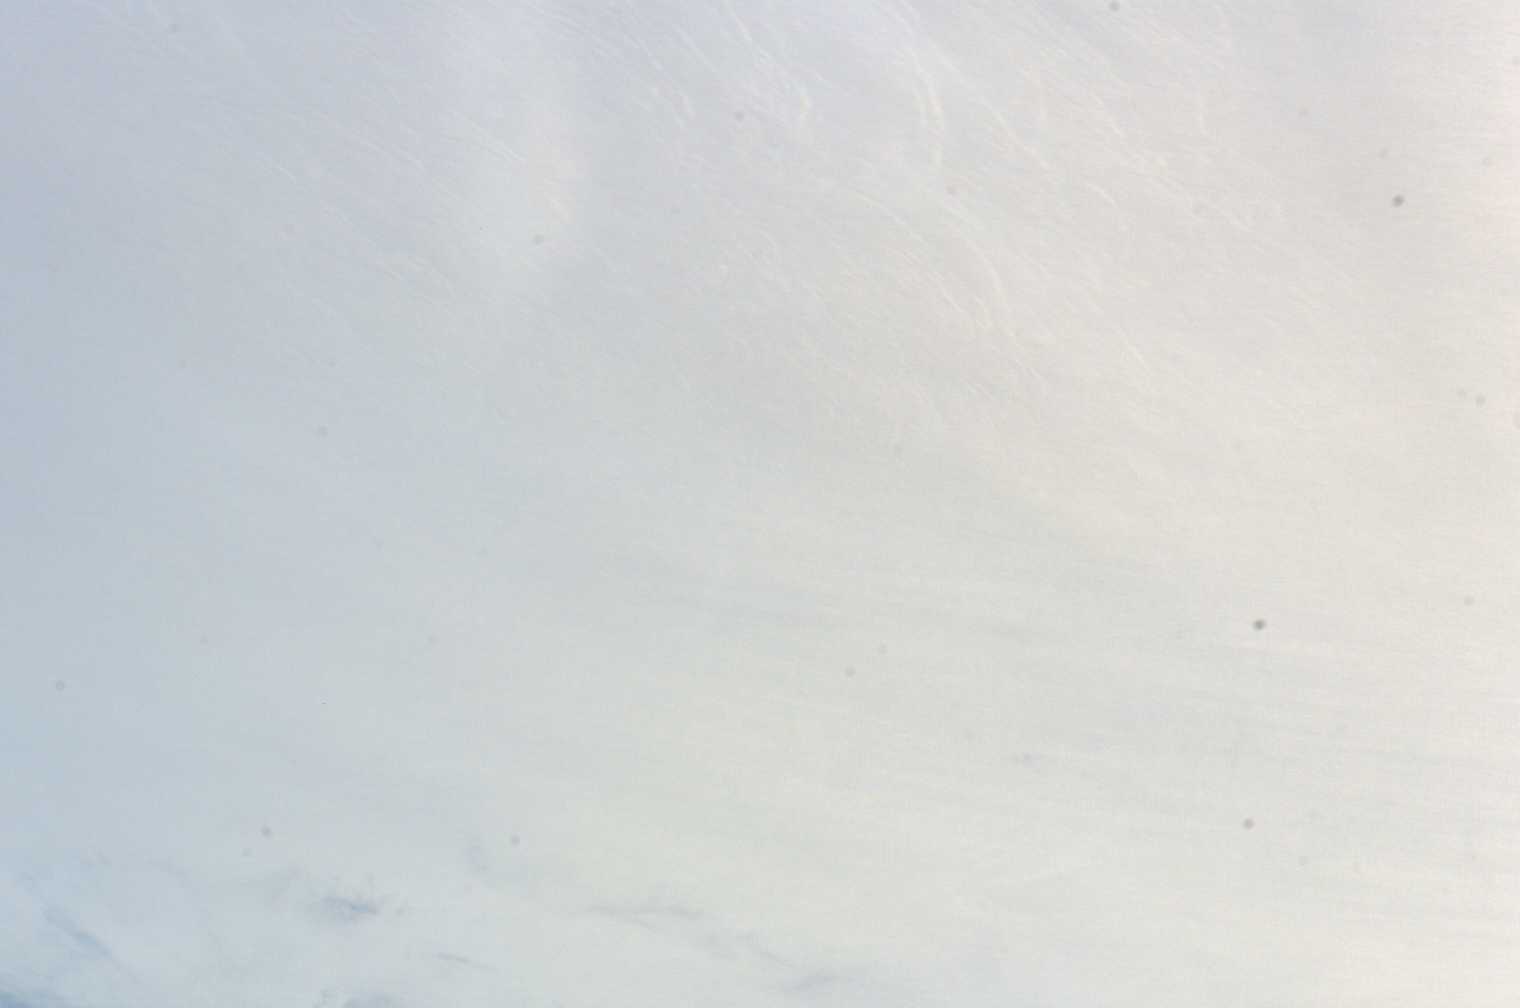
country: ATLANTIC OCEAN
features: INTERNAL WAVE DYNAMICS
